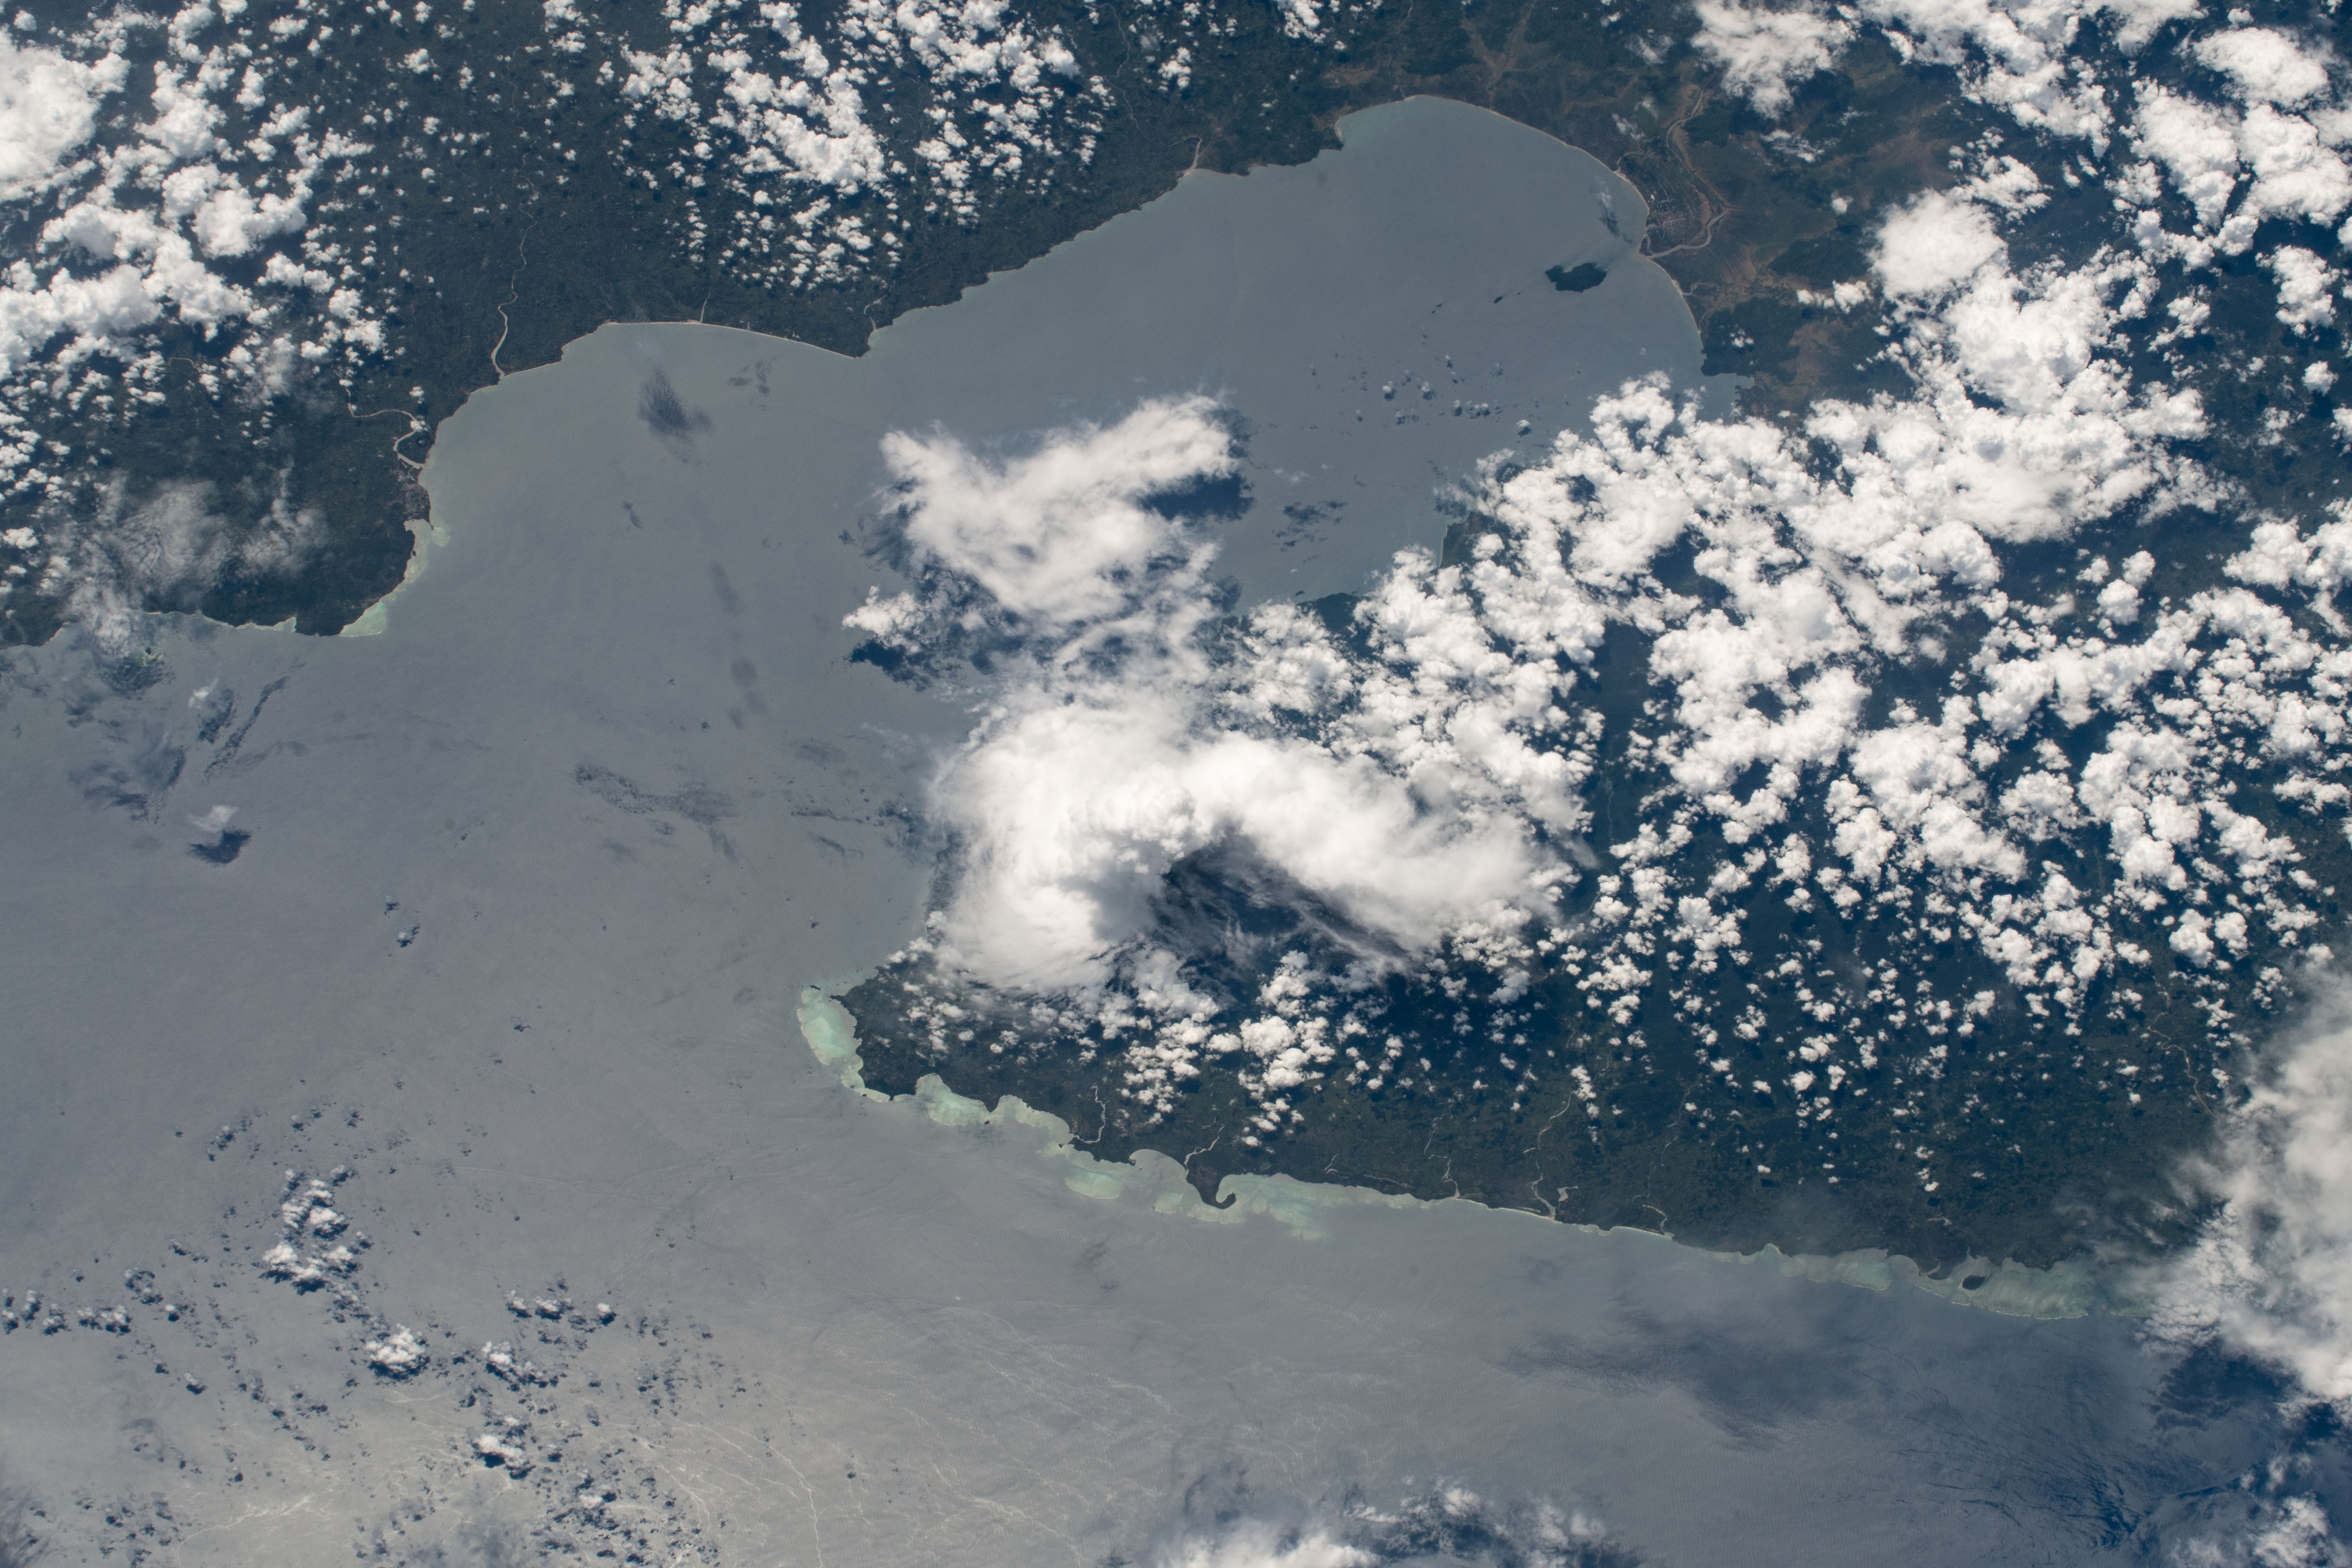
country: MADAGASCAR
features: HELODRANO ANTONGILA BAY, MASOLOA NATIONAL PARK
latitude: -15.7
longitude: 50.0
